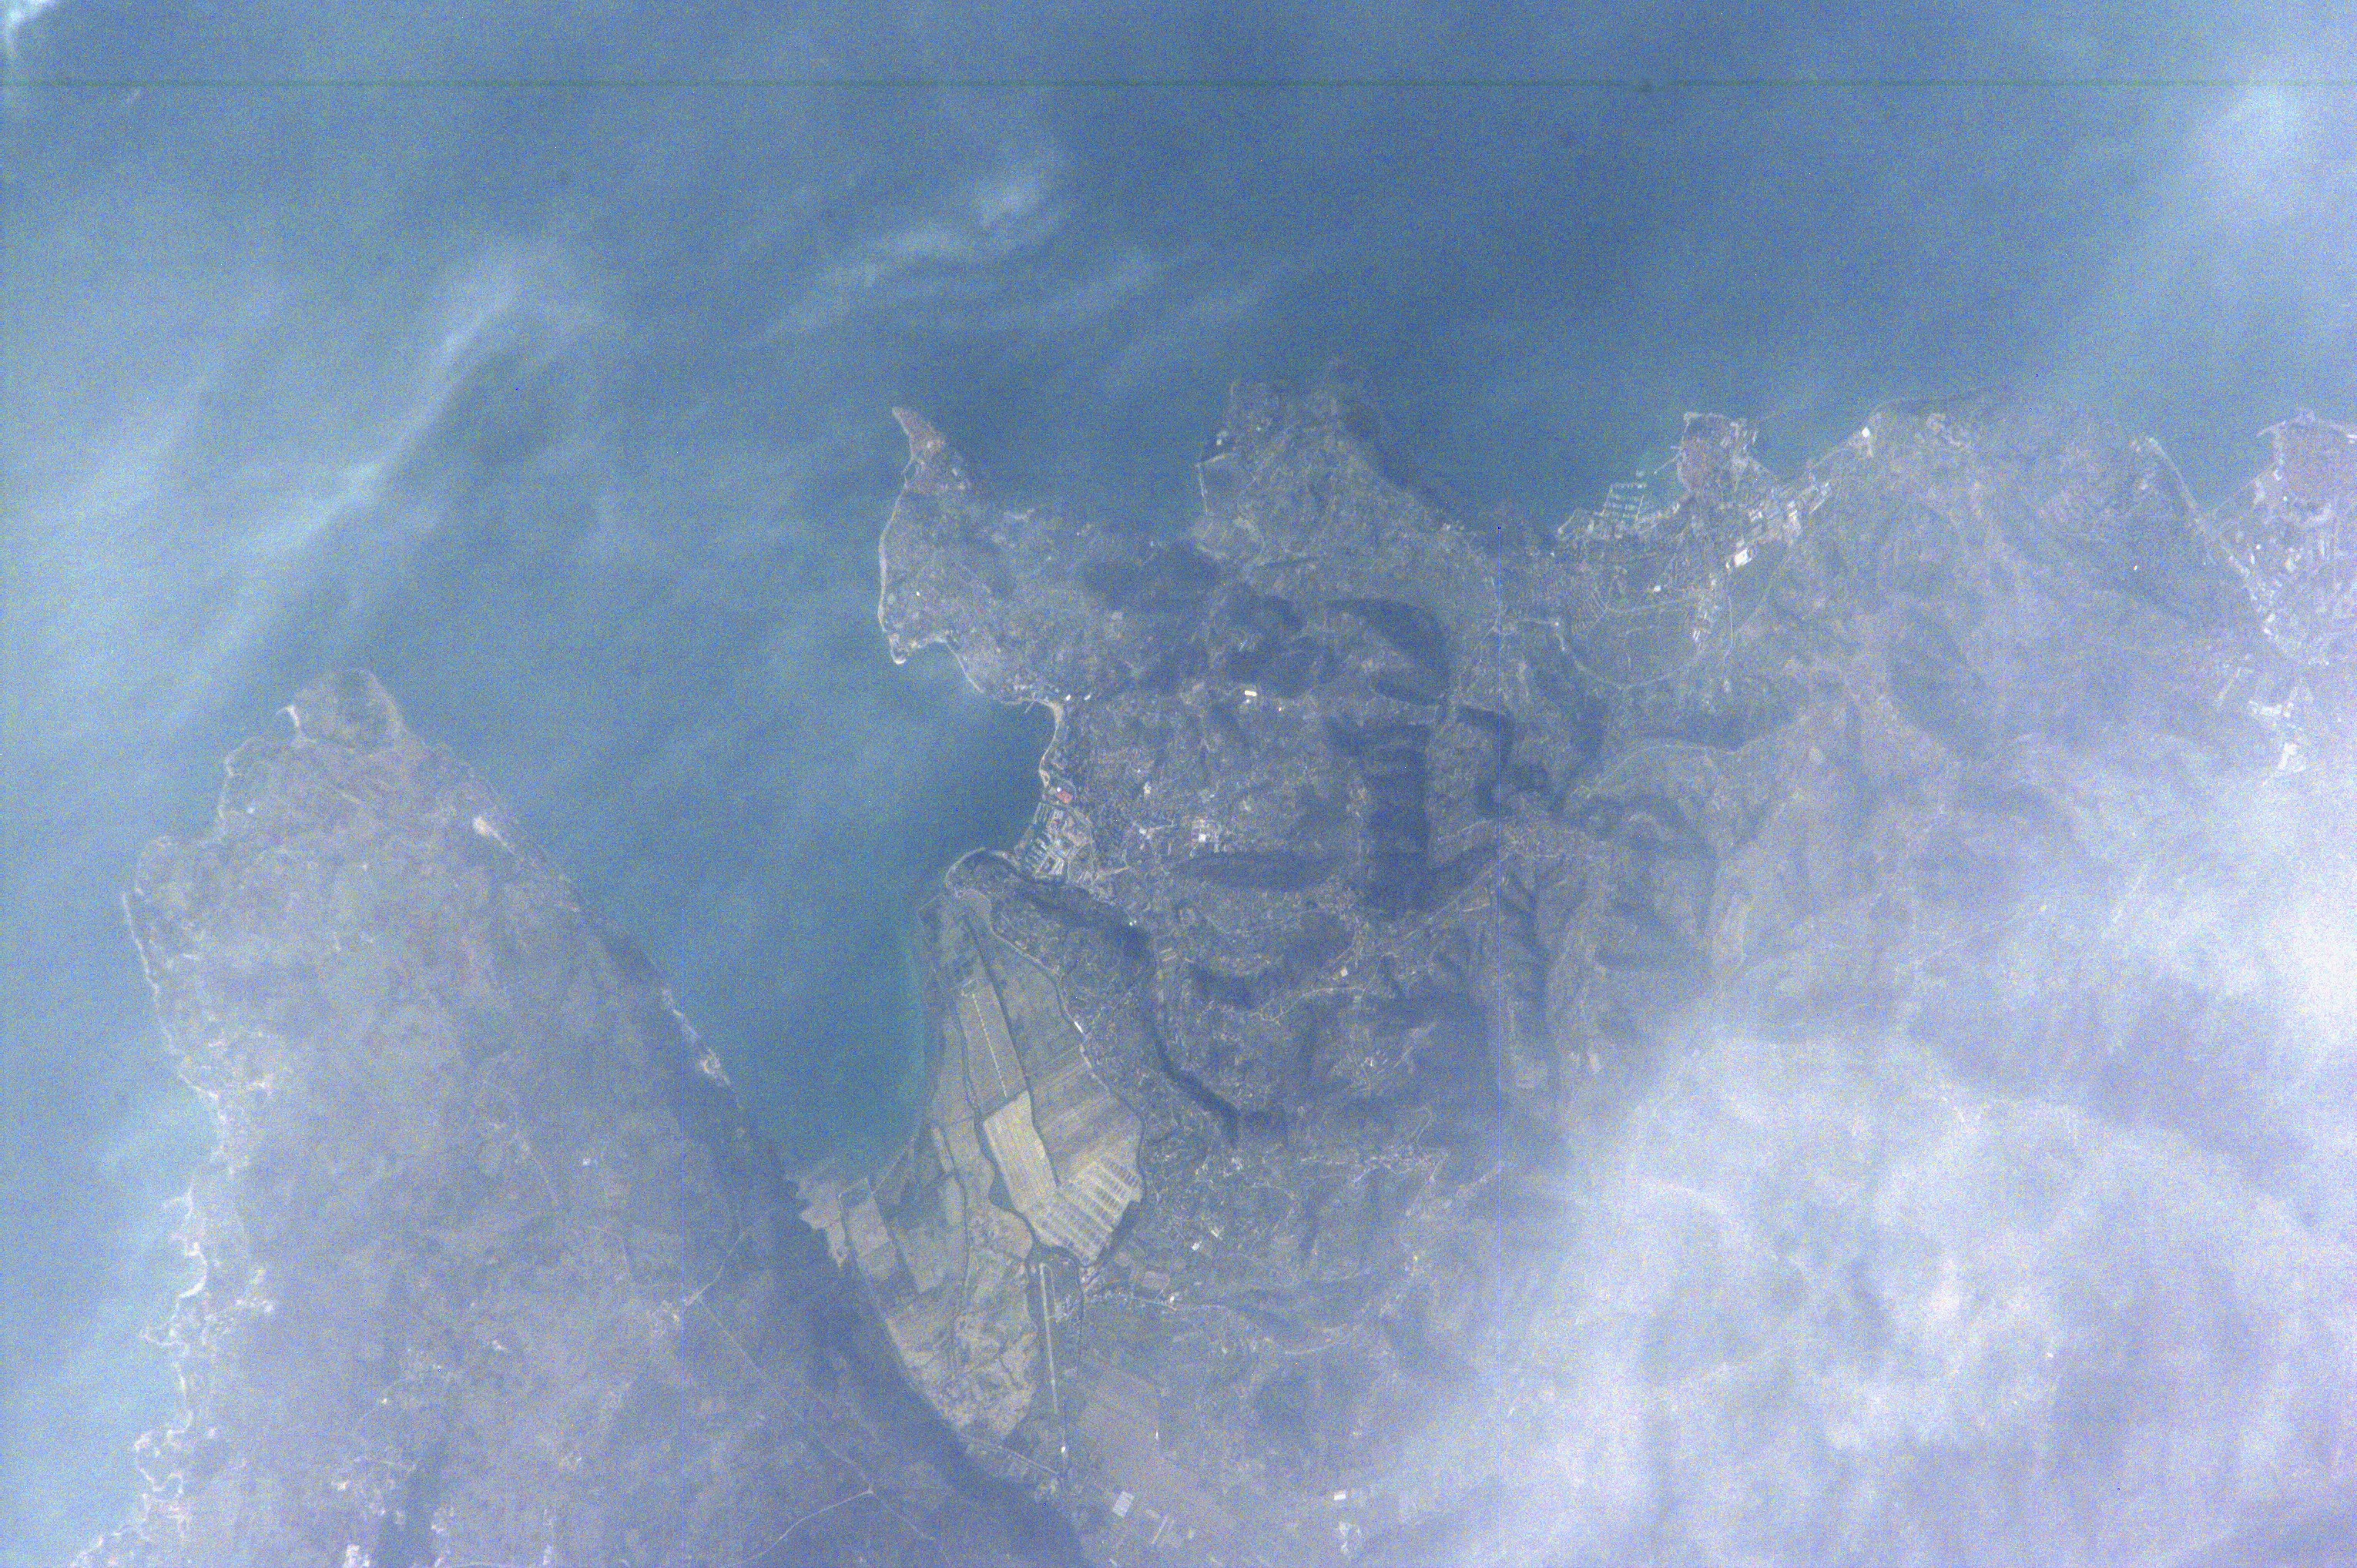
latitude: 45.5
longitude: 13.5
